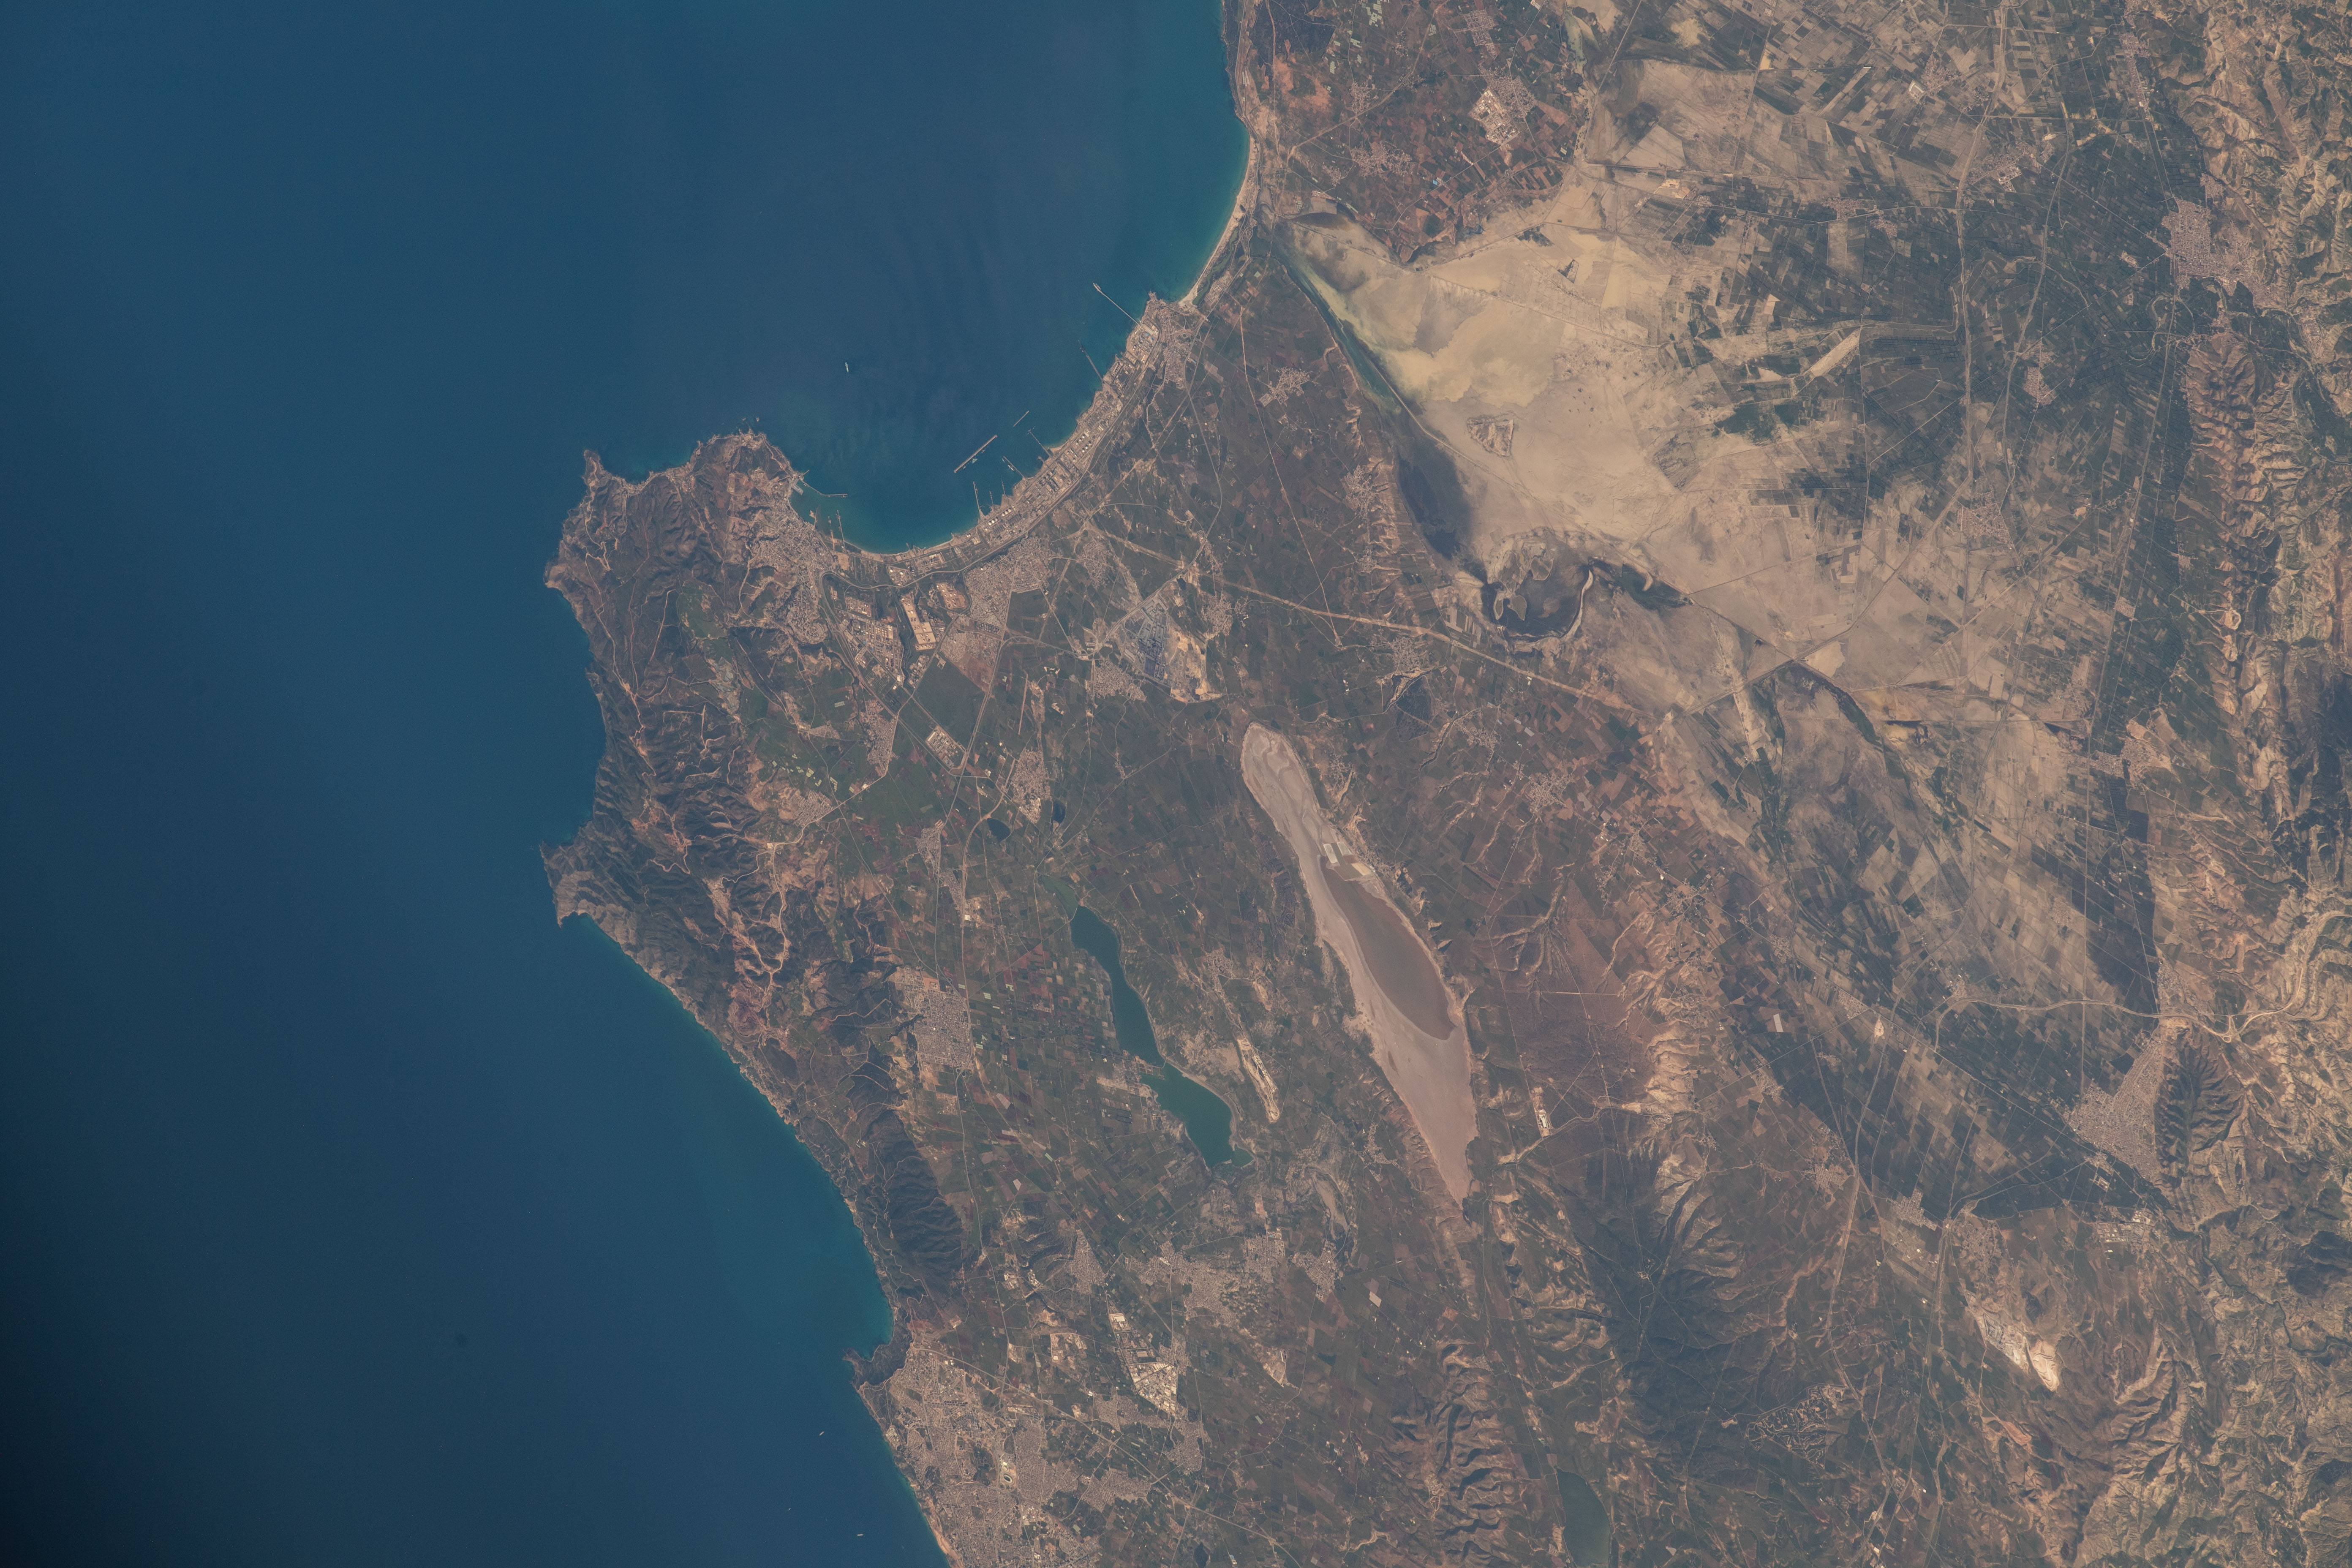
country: ALGERIA
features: ORAN, LAKE SEBKHA, ARZEW GULF, ALBORAN SEA, ALGERIA,MEDITERRANEAN SEA
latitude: 35.7
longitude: -0.3
